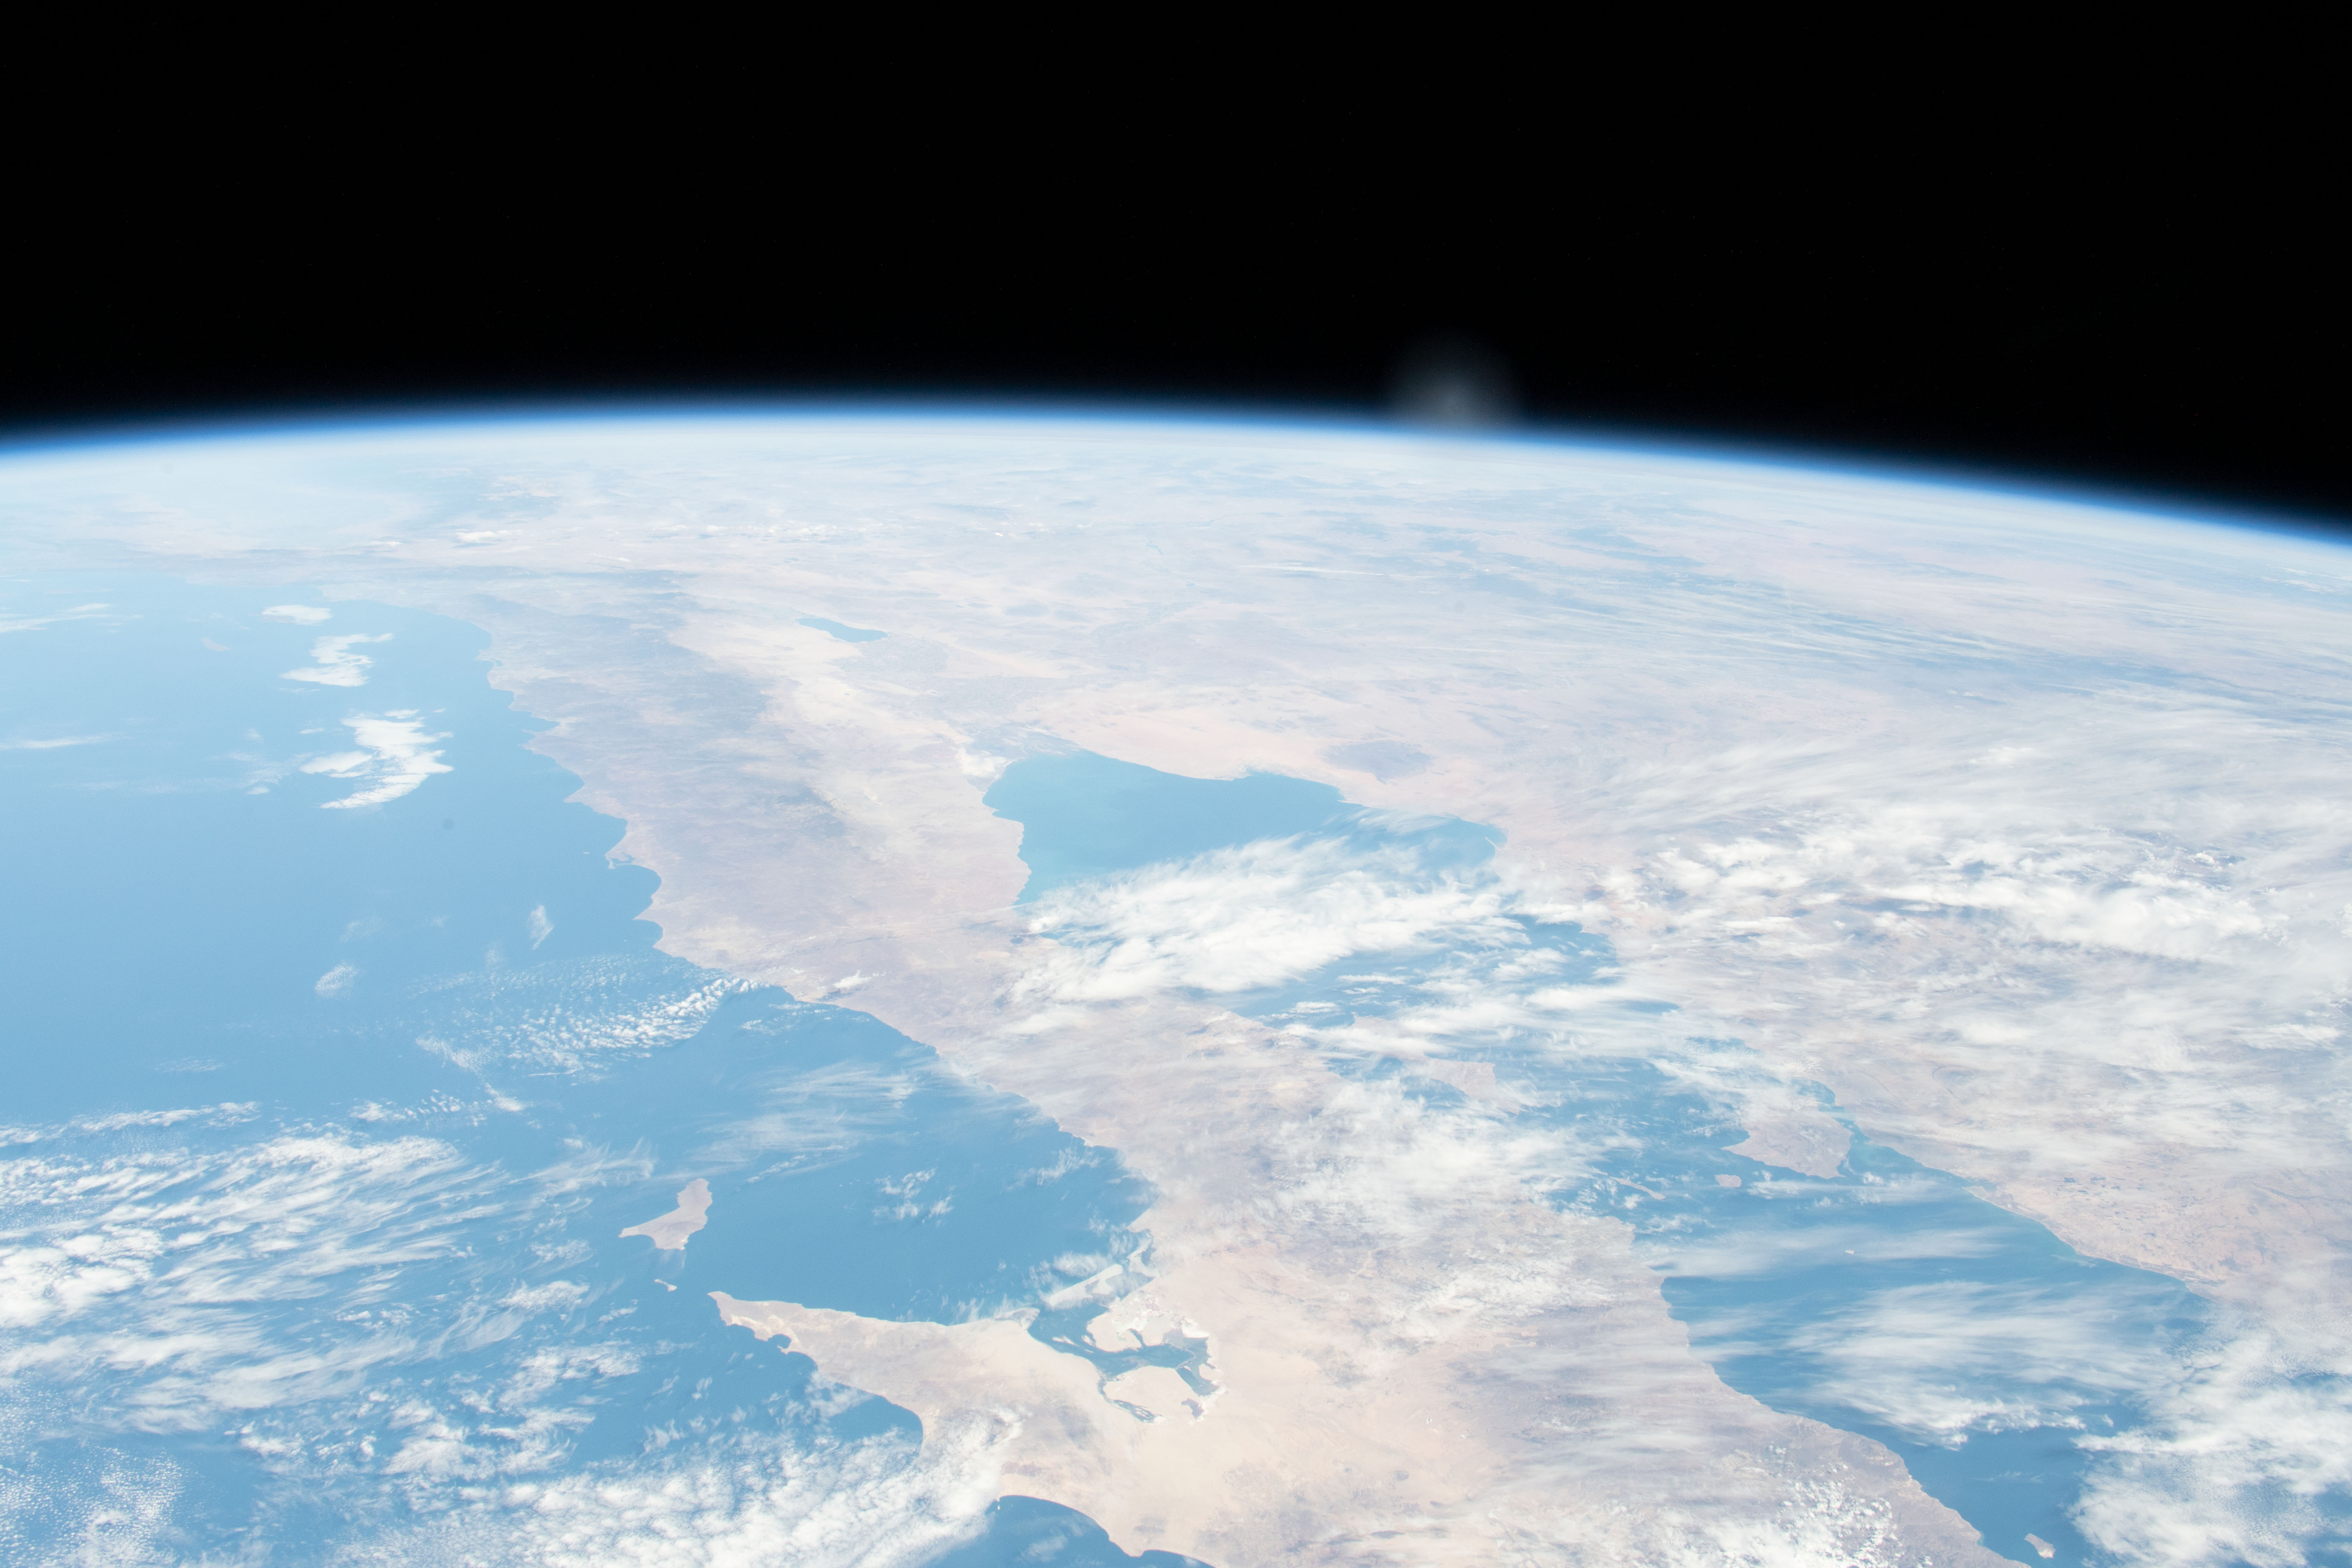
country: MEXICO
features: BAJA CALIFORNIA SUR, GULF OF CALIFORNIA, WAGNER BASIN, ASLA CEDROS
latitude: 31.5
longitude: -114.0
